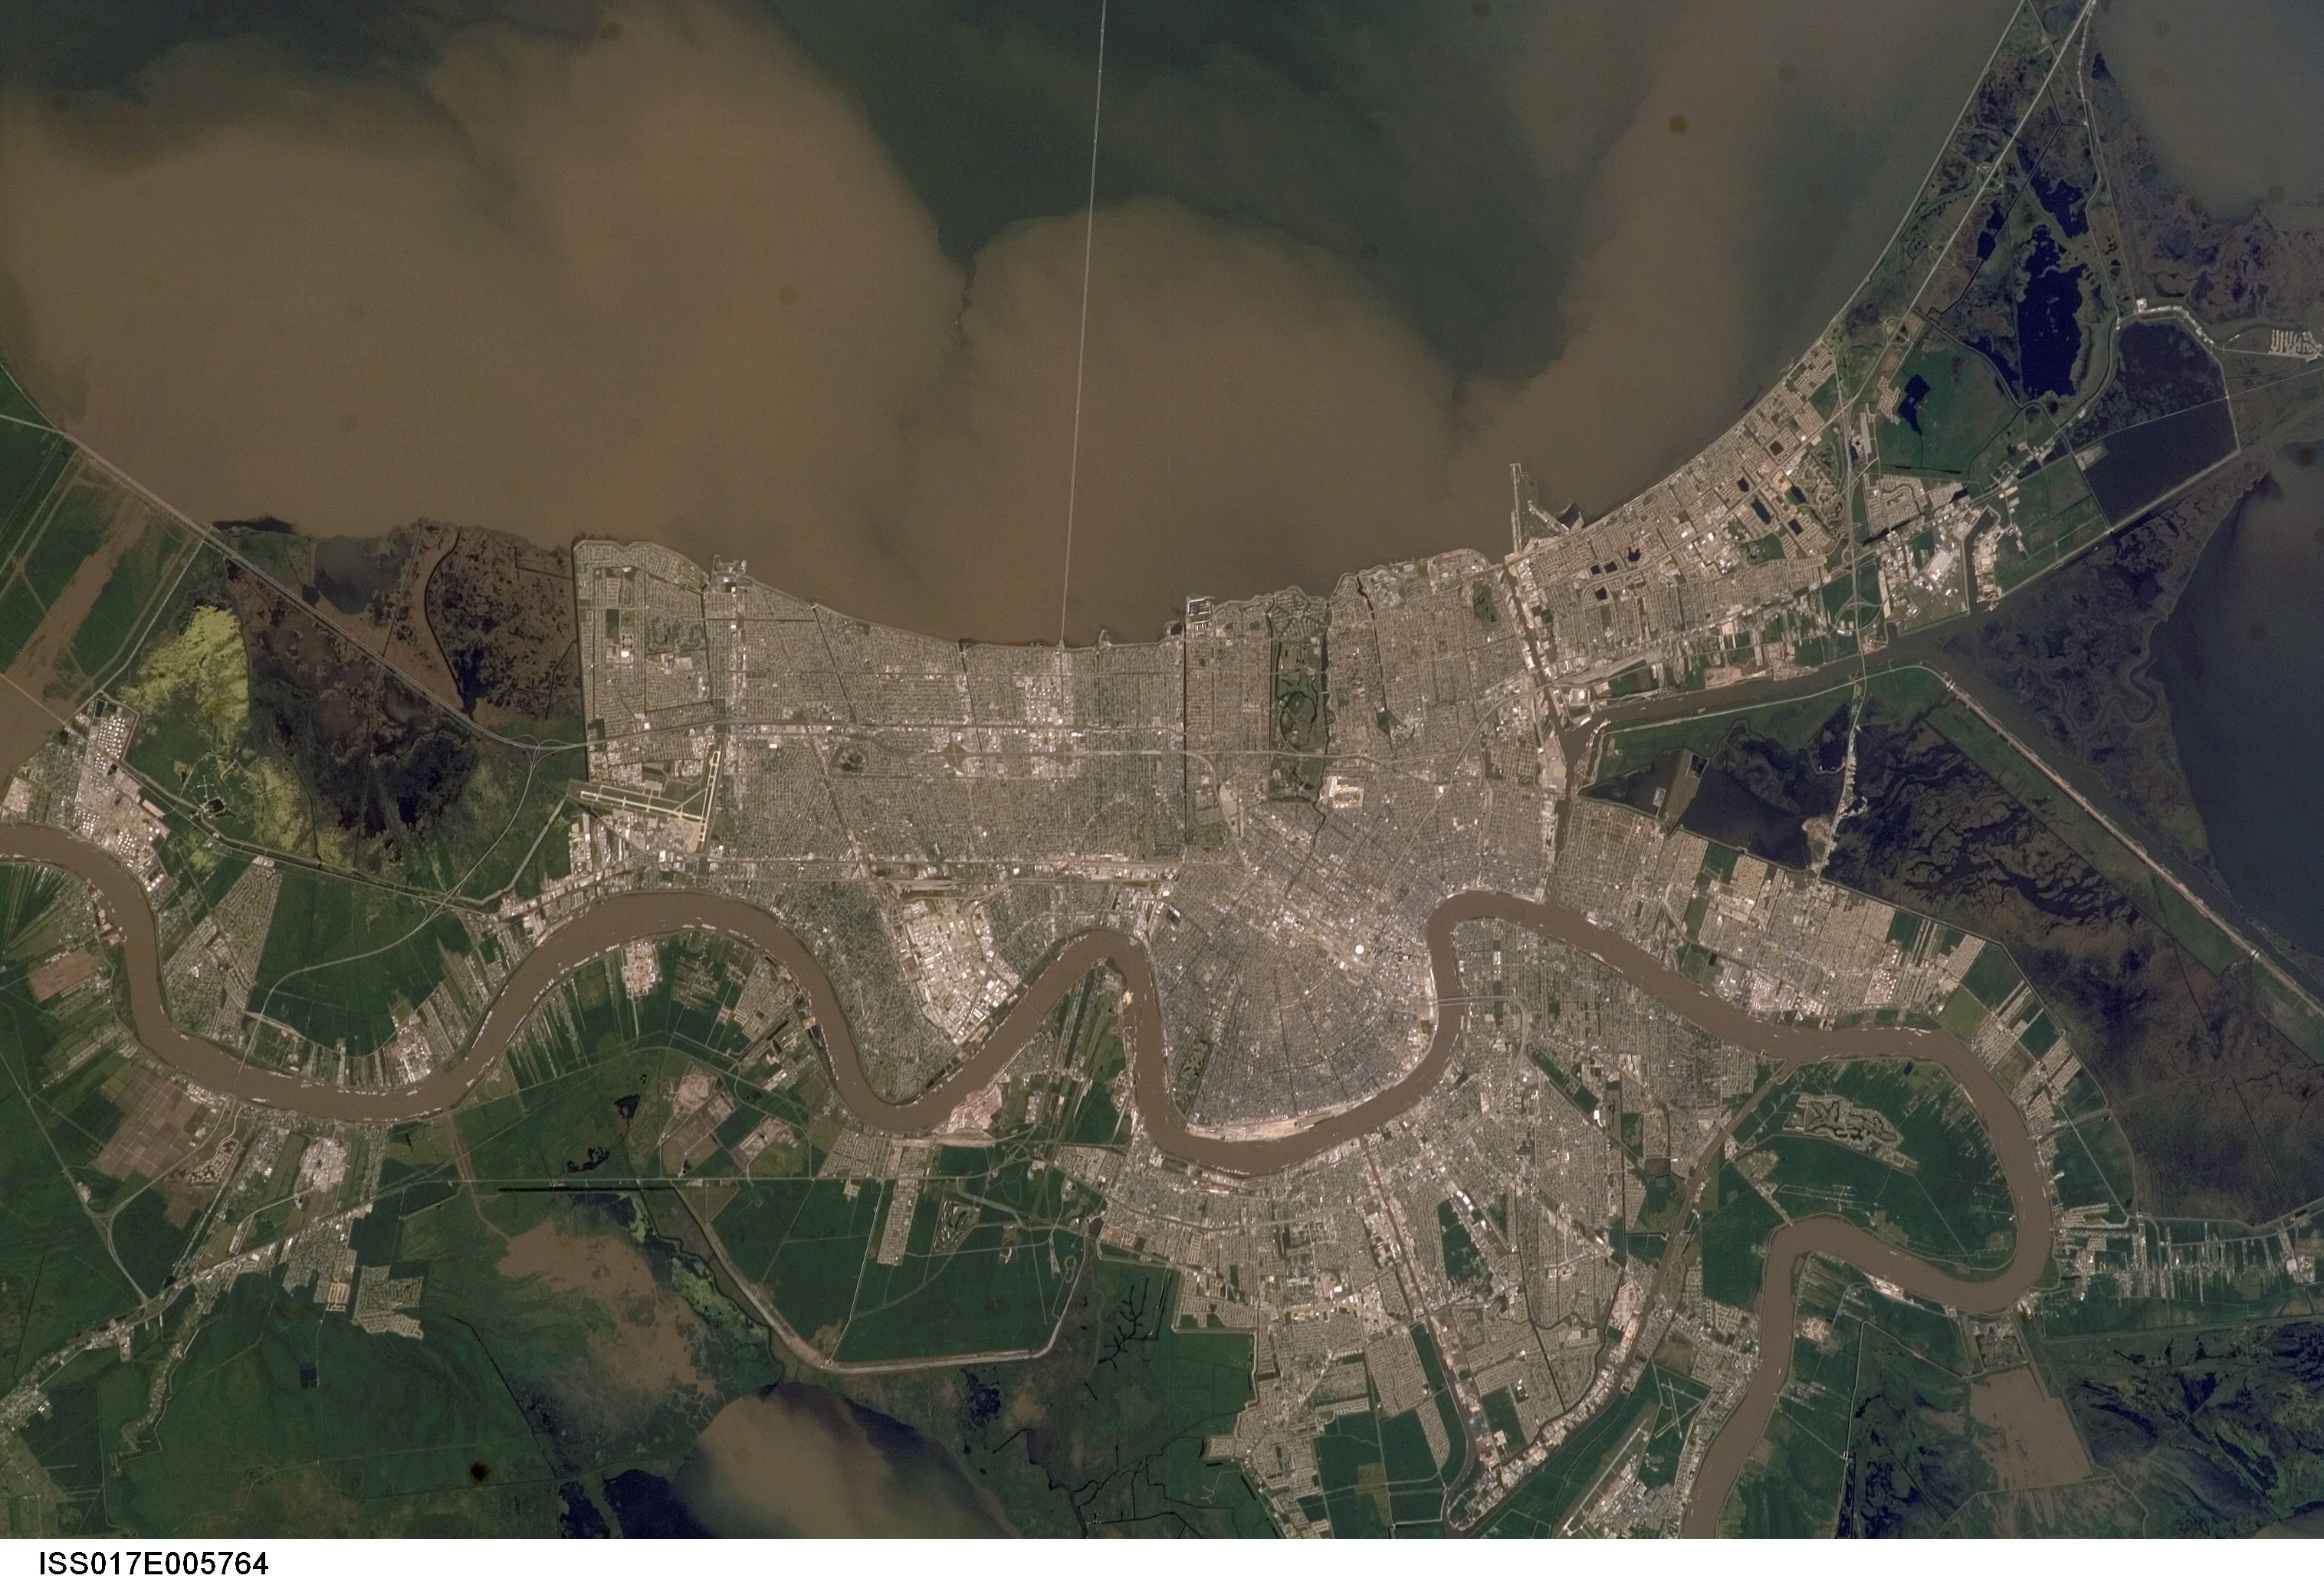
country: USA-LOUISIANA
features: L. PONCHARTRAIN, SED. PLUME
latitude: 30.0
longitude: -90.0
